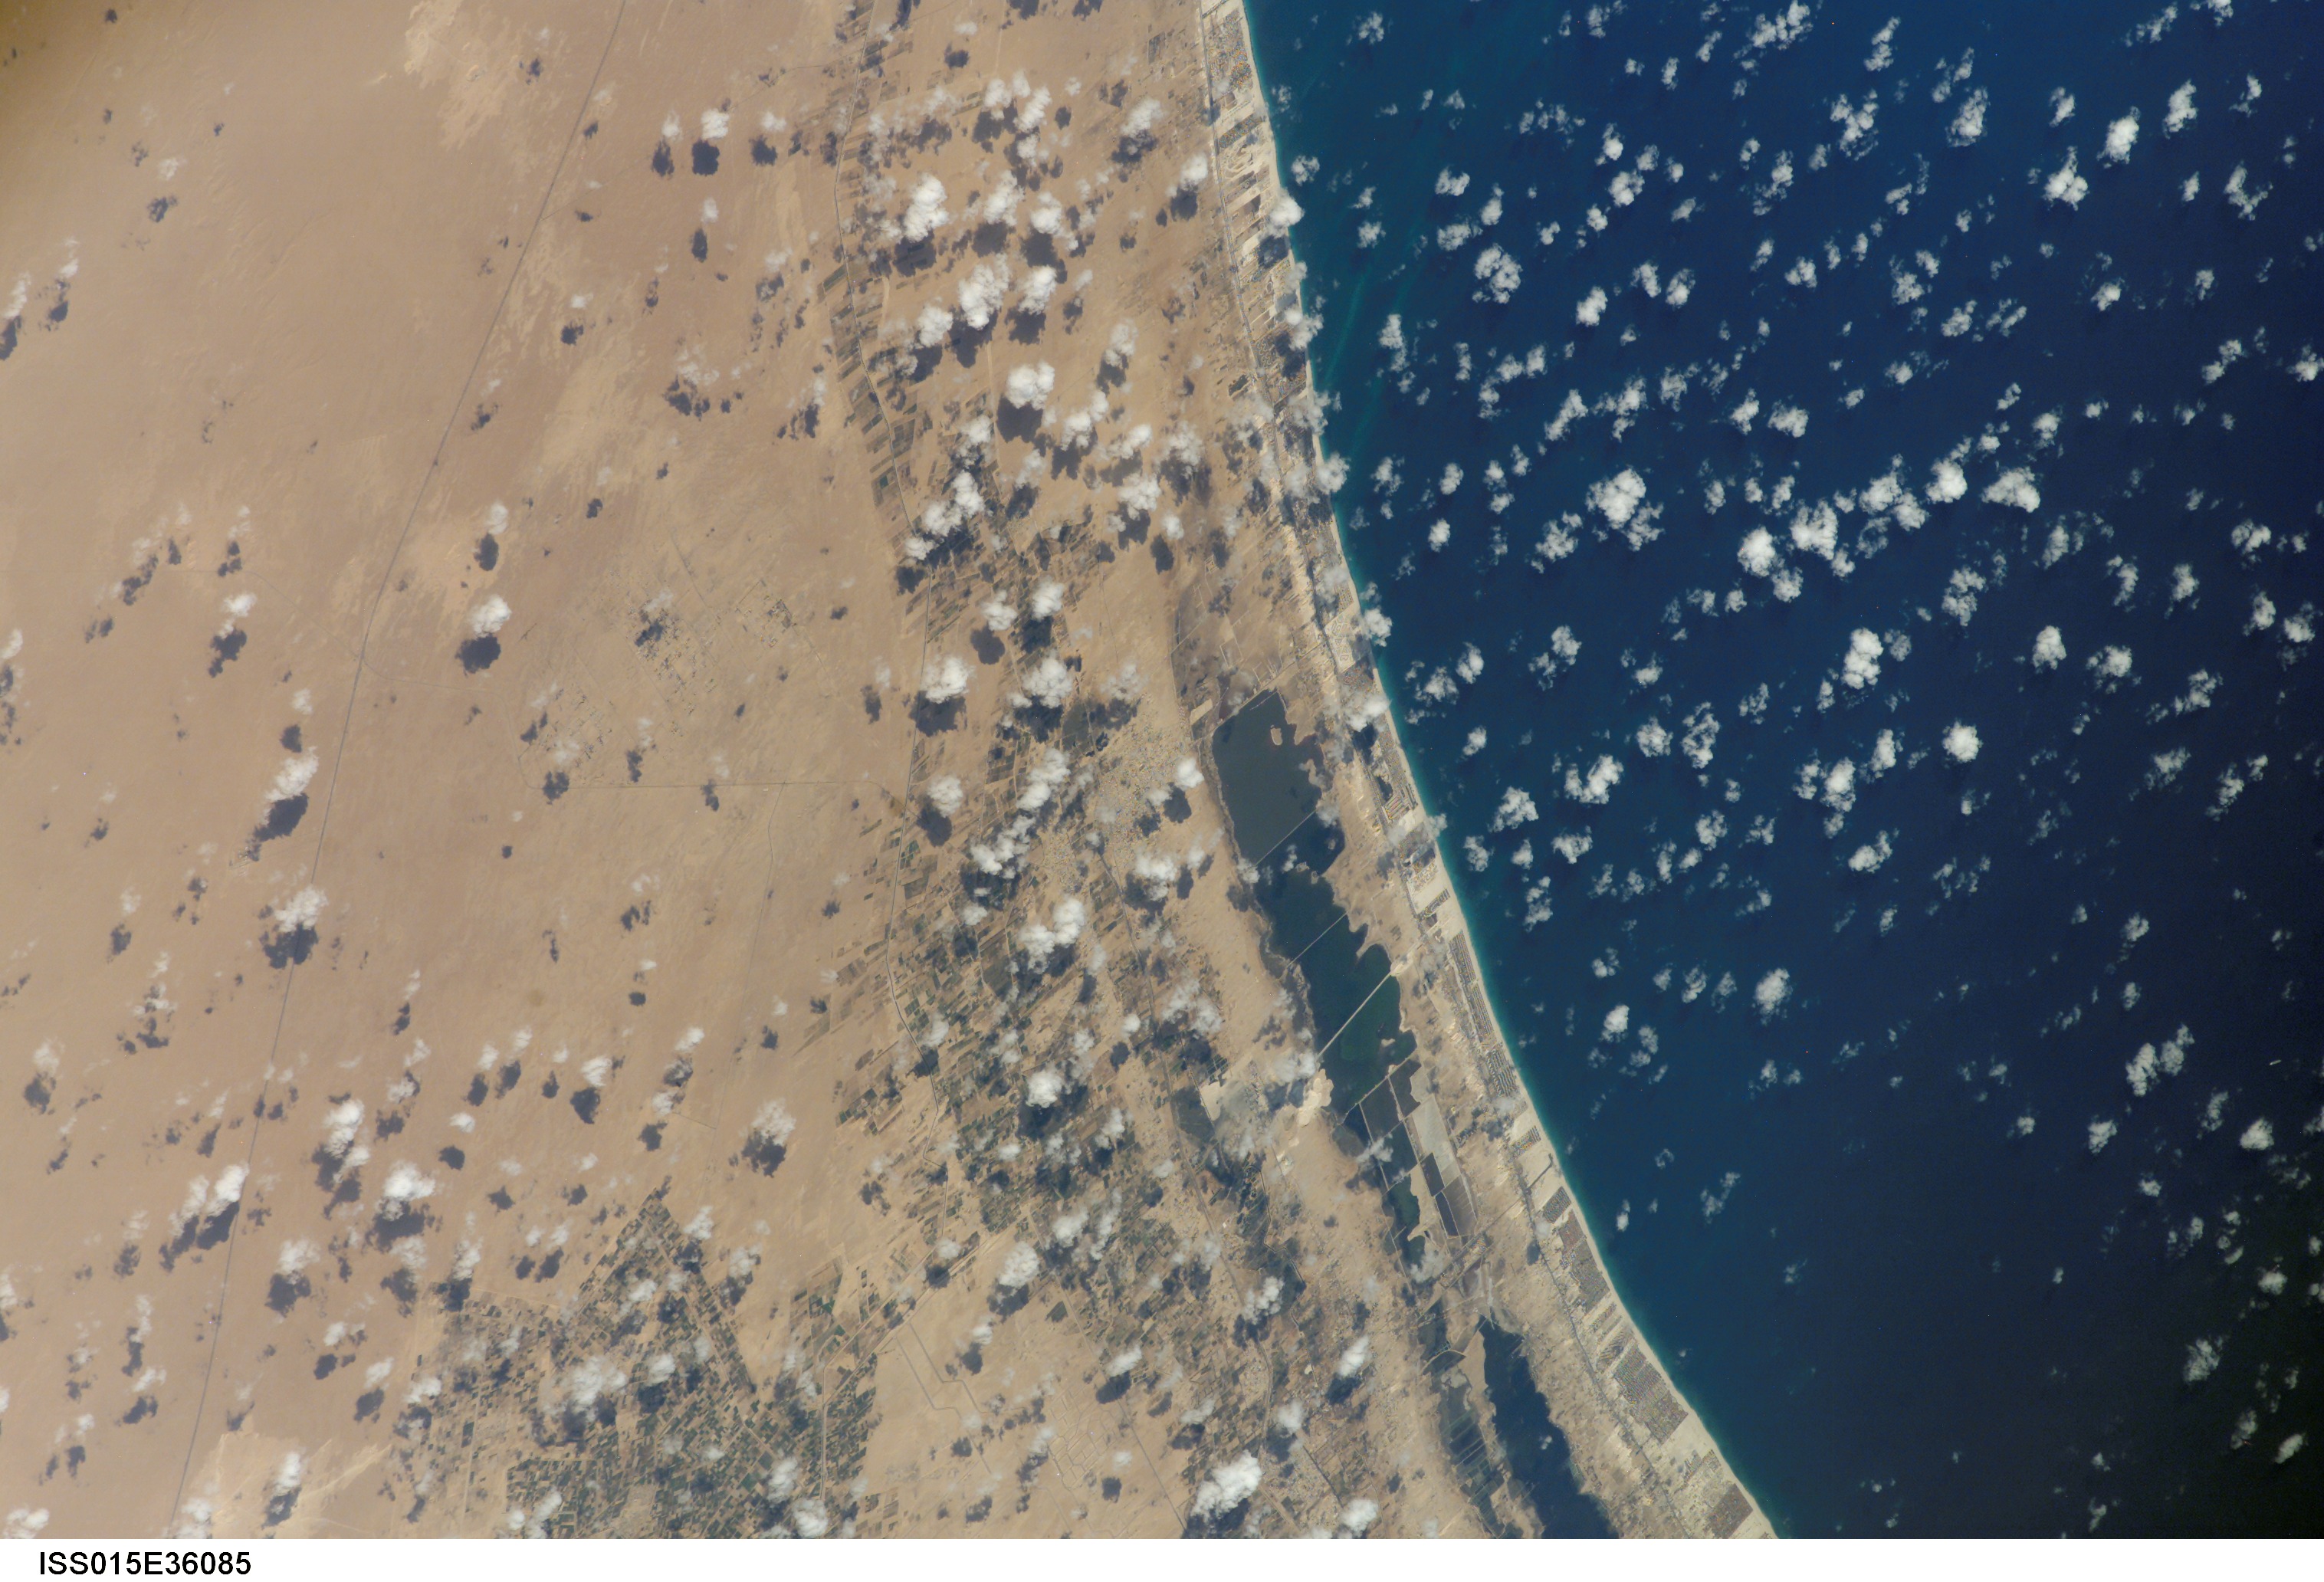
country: EGYPT
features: DIVIDED PONDS W. OF ALEXANDRIA
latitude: 30.9
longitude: 29.6
